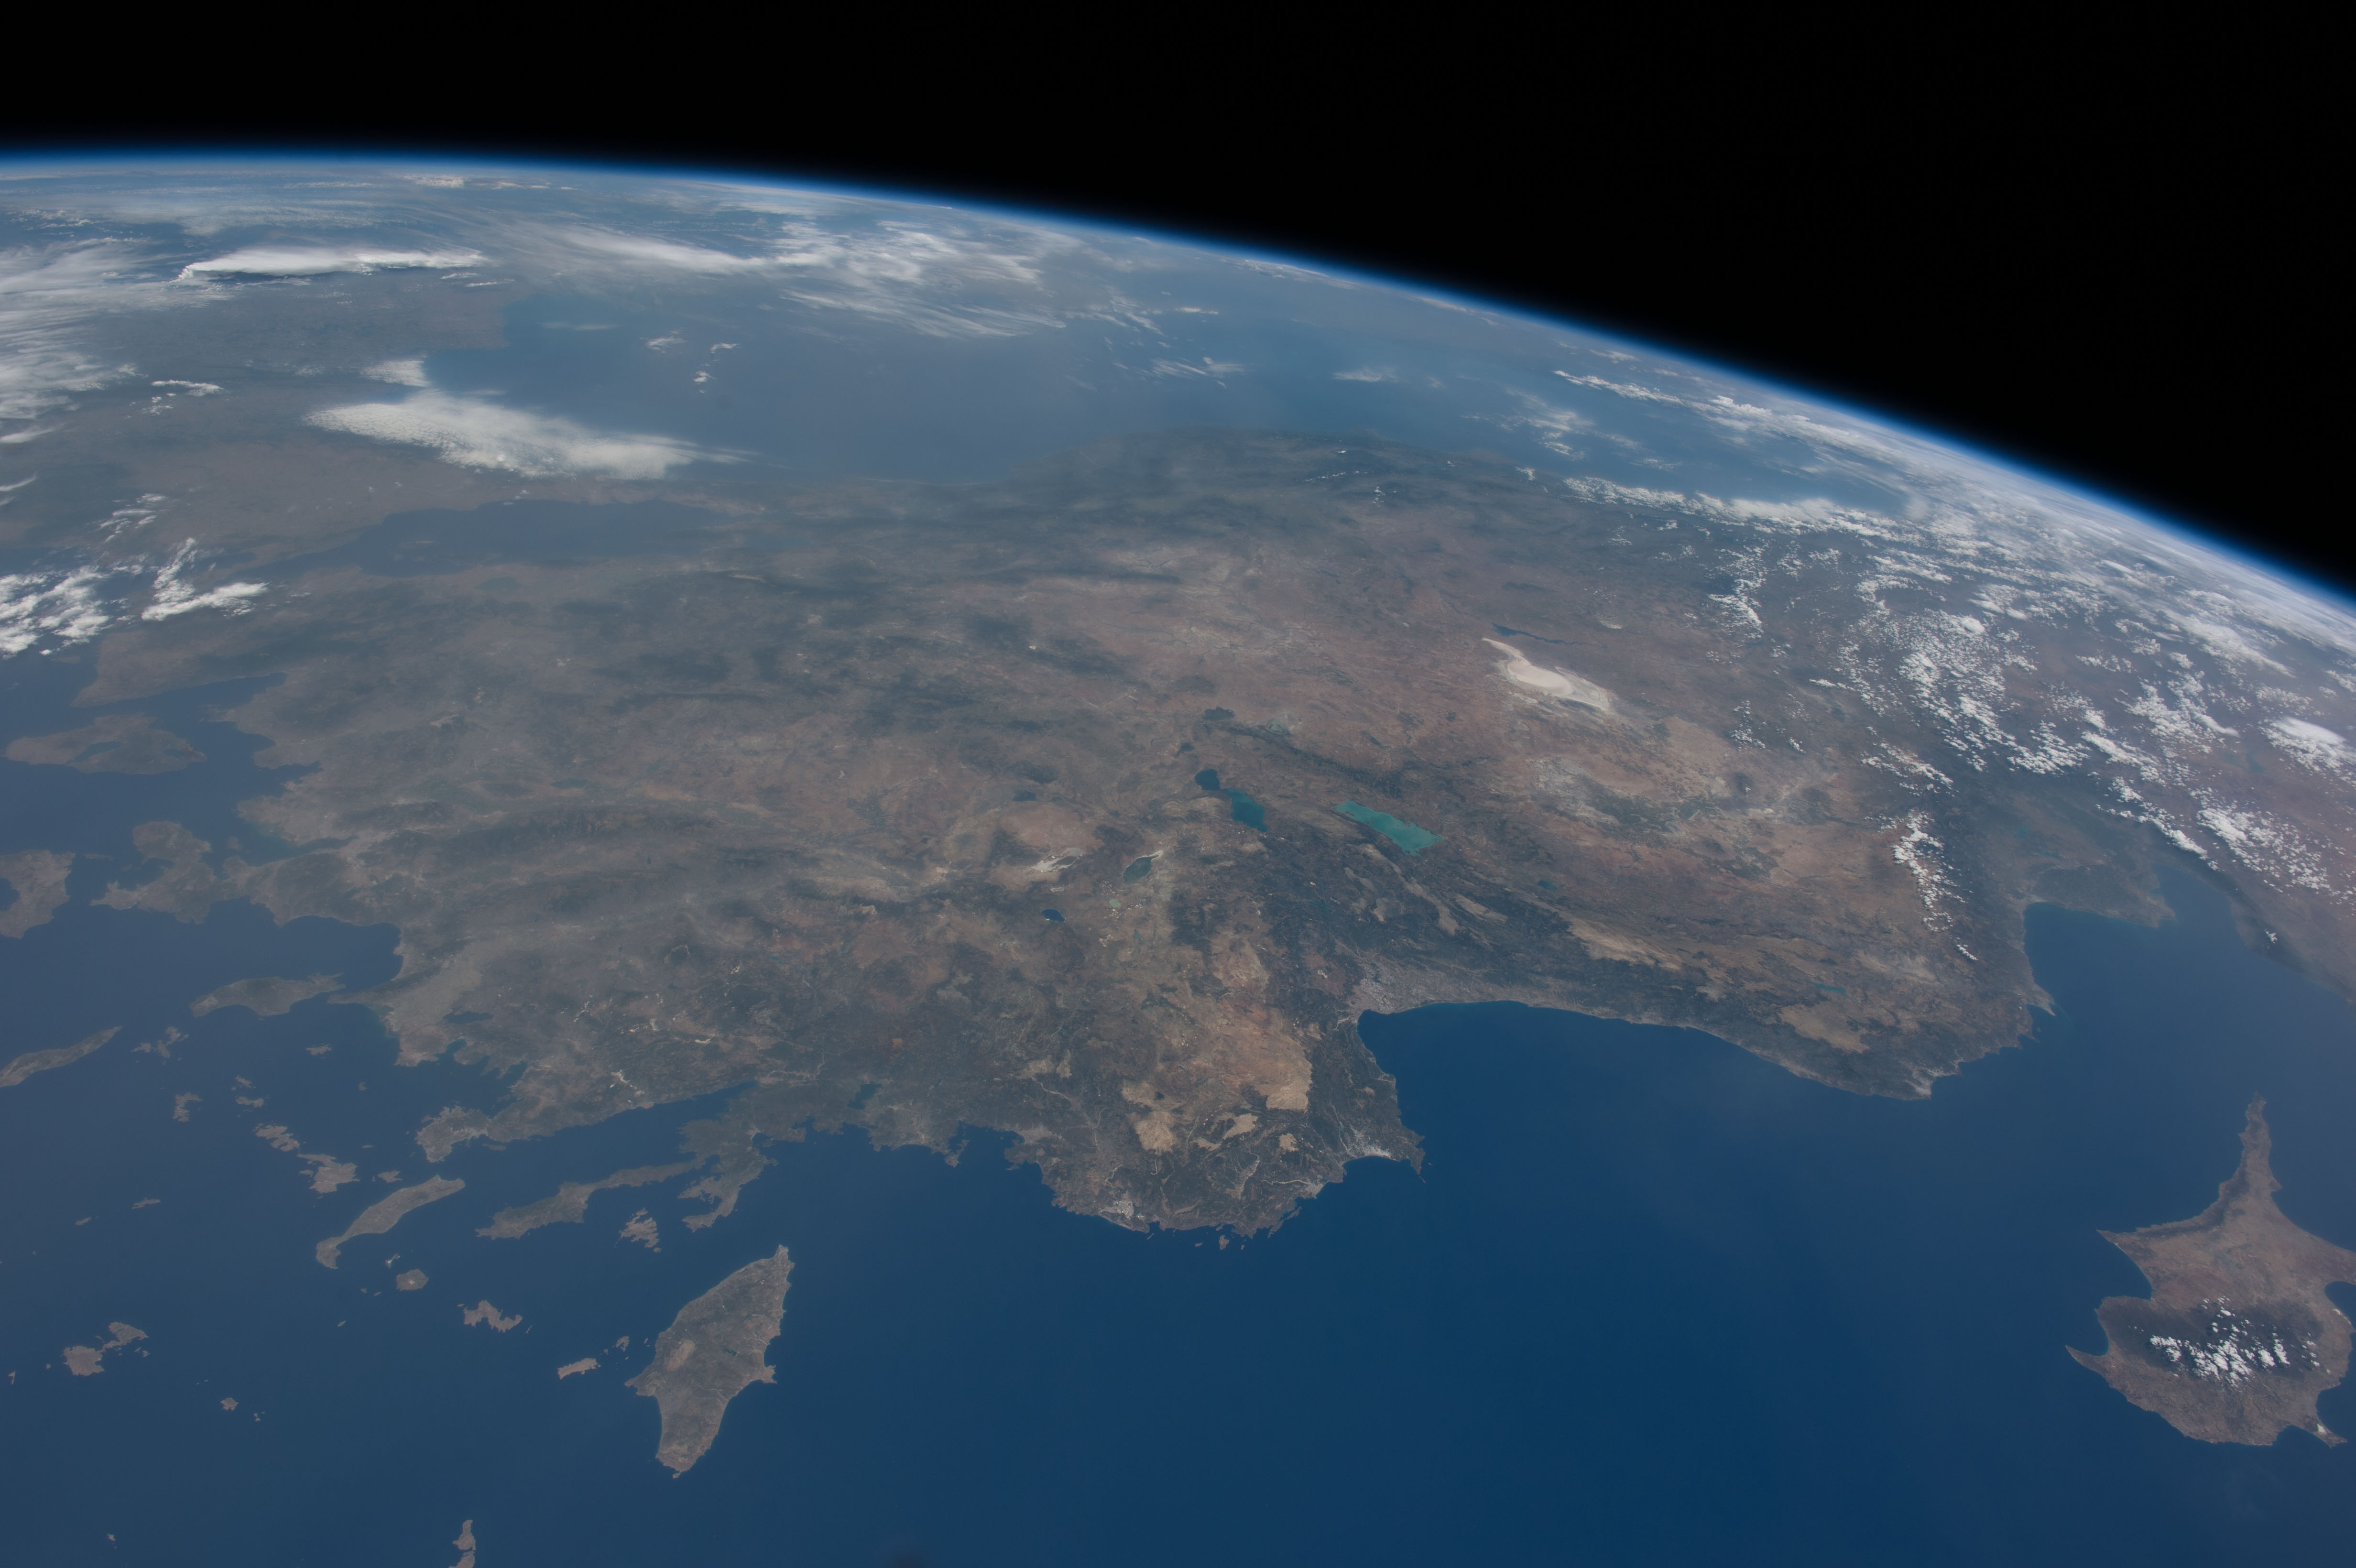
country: TURKEY
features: CRETE COASTLINE,ISLANDS
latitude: 38.0
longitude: 30.0
